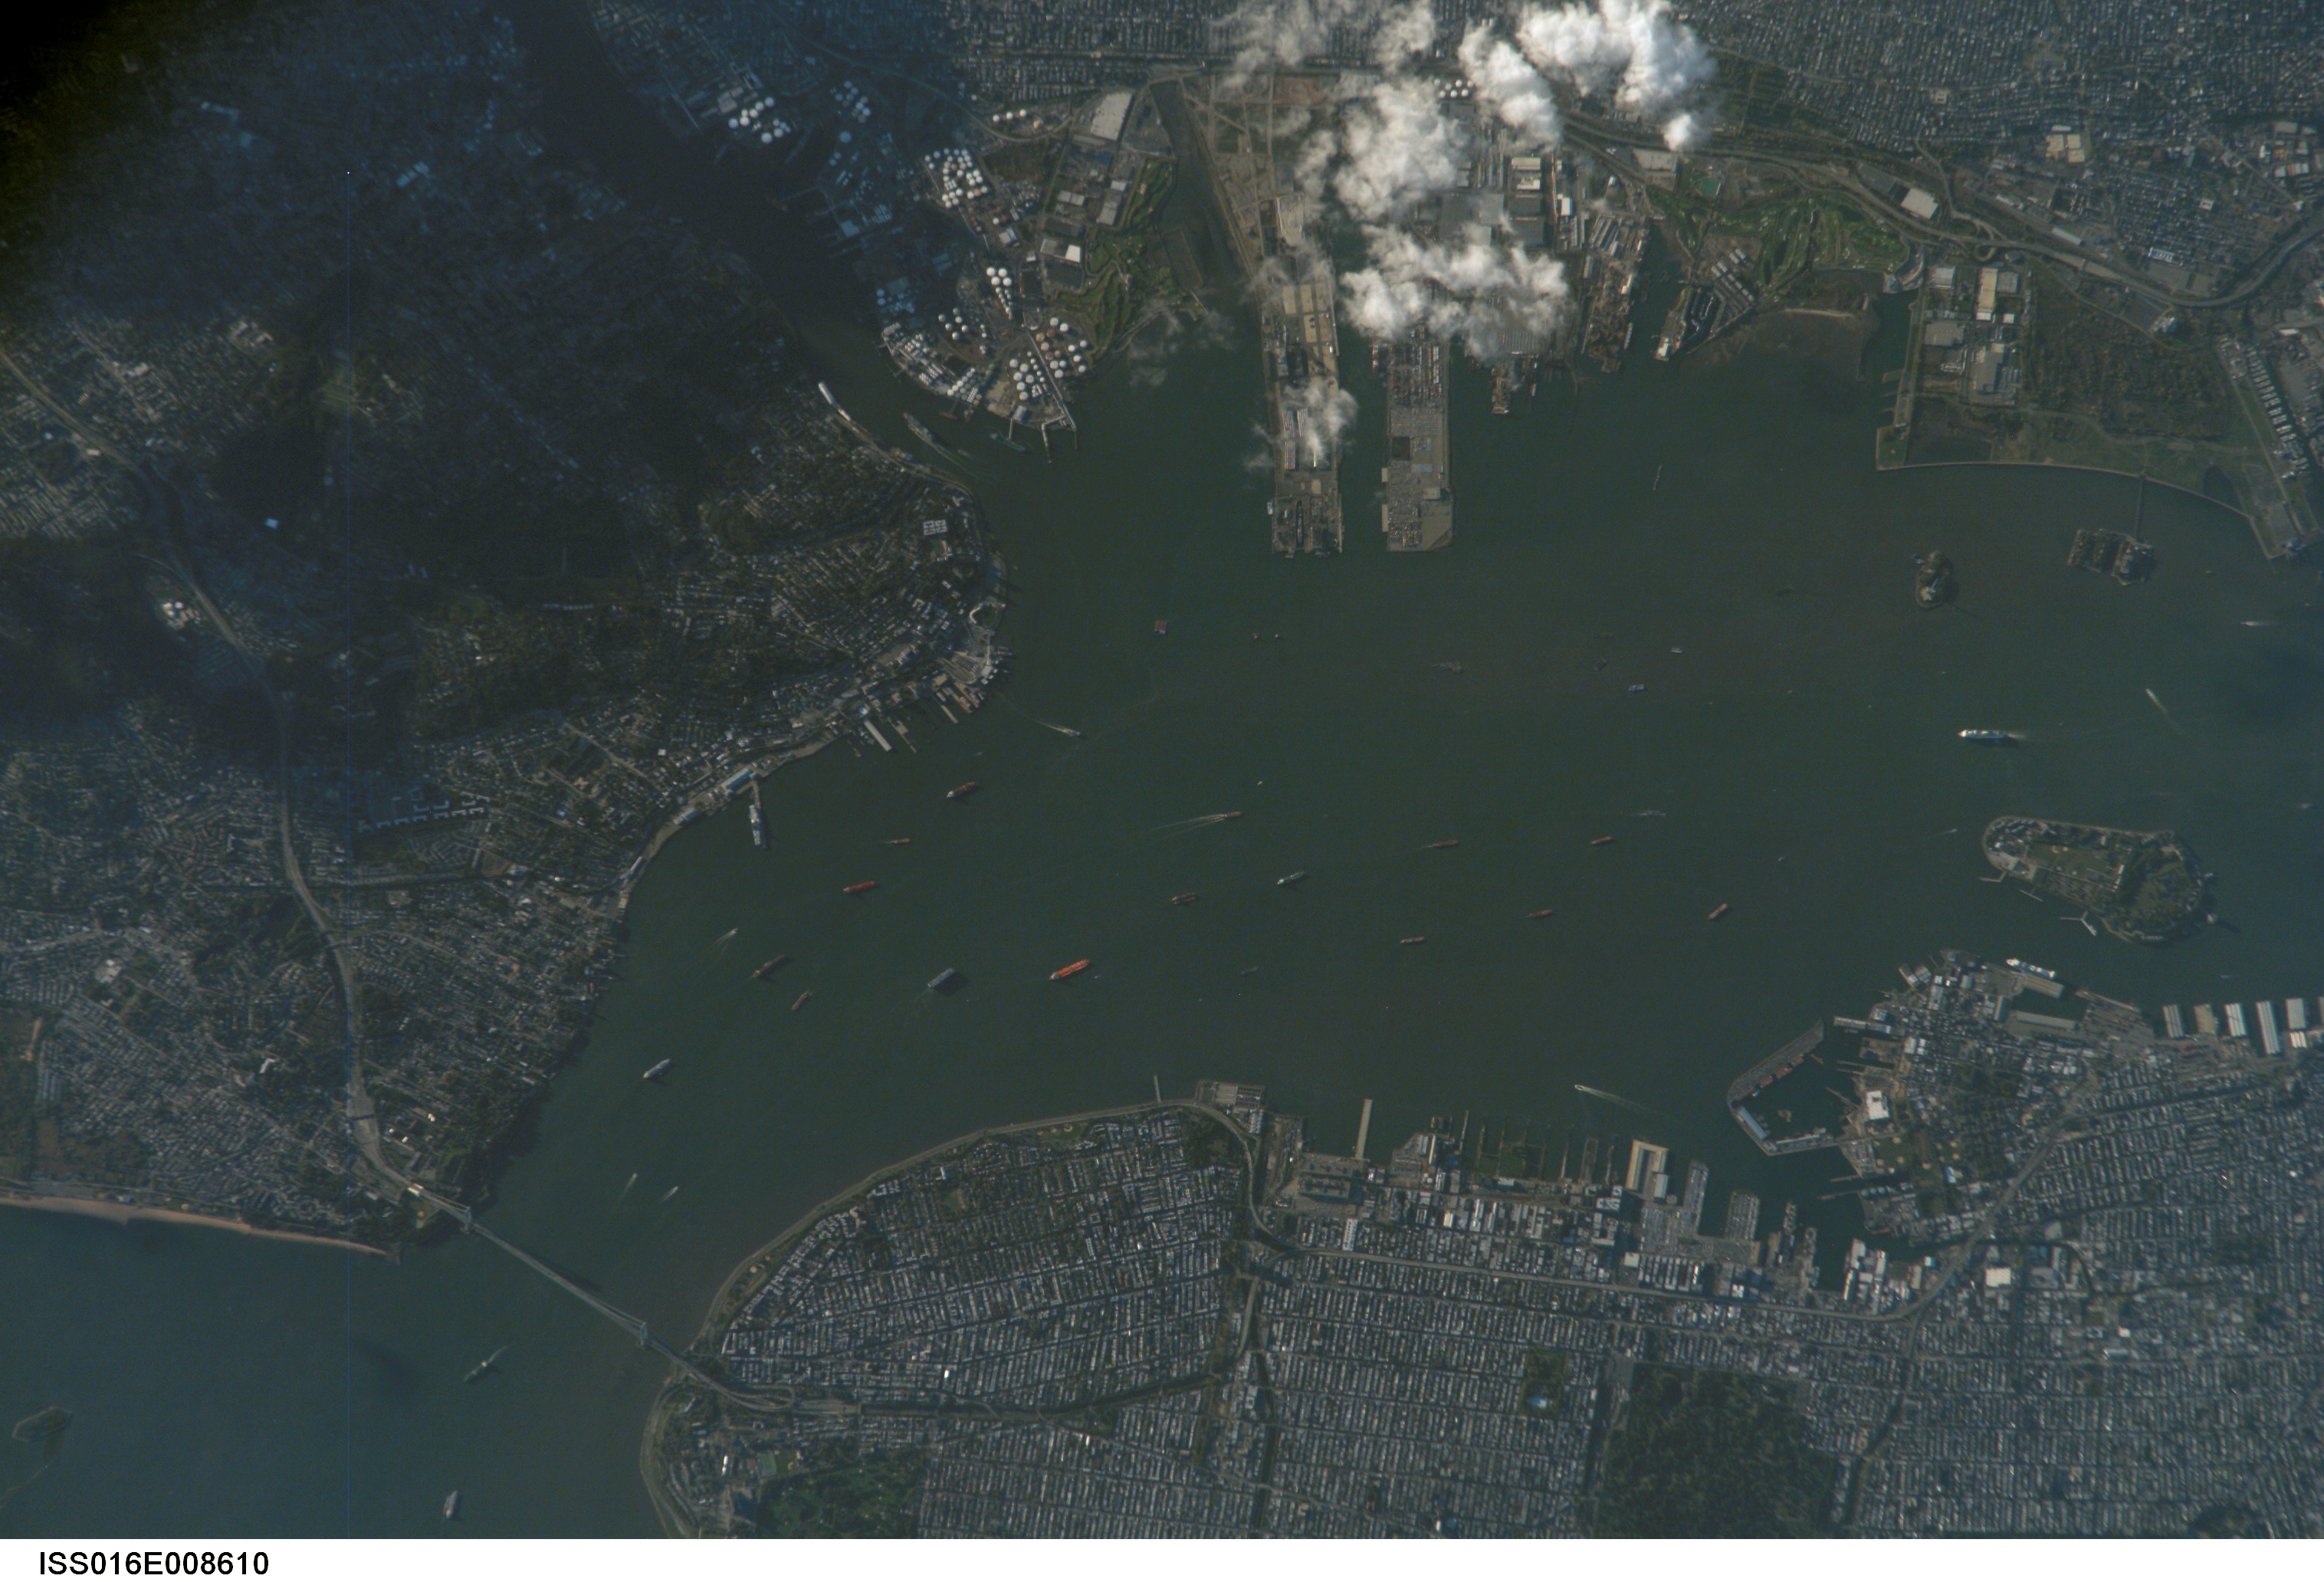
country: USA-NEW YORK
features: UPPER NY B., BAYONNE, BROOKLYN
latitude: 40.6
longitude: -74.1
